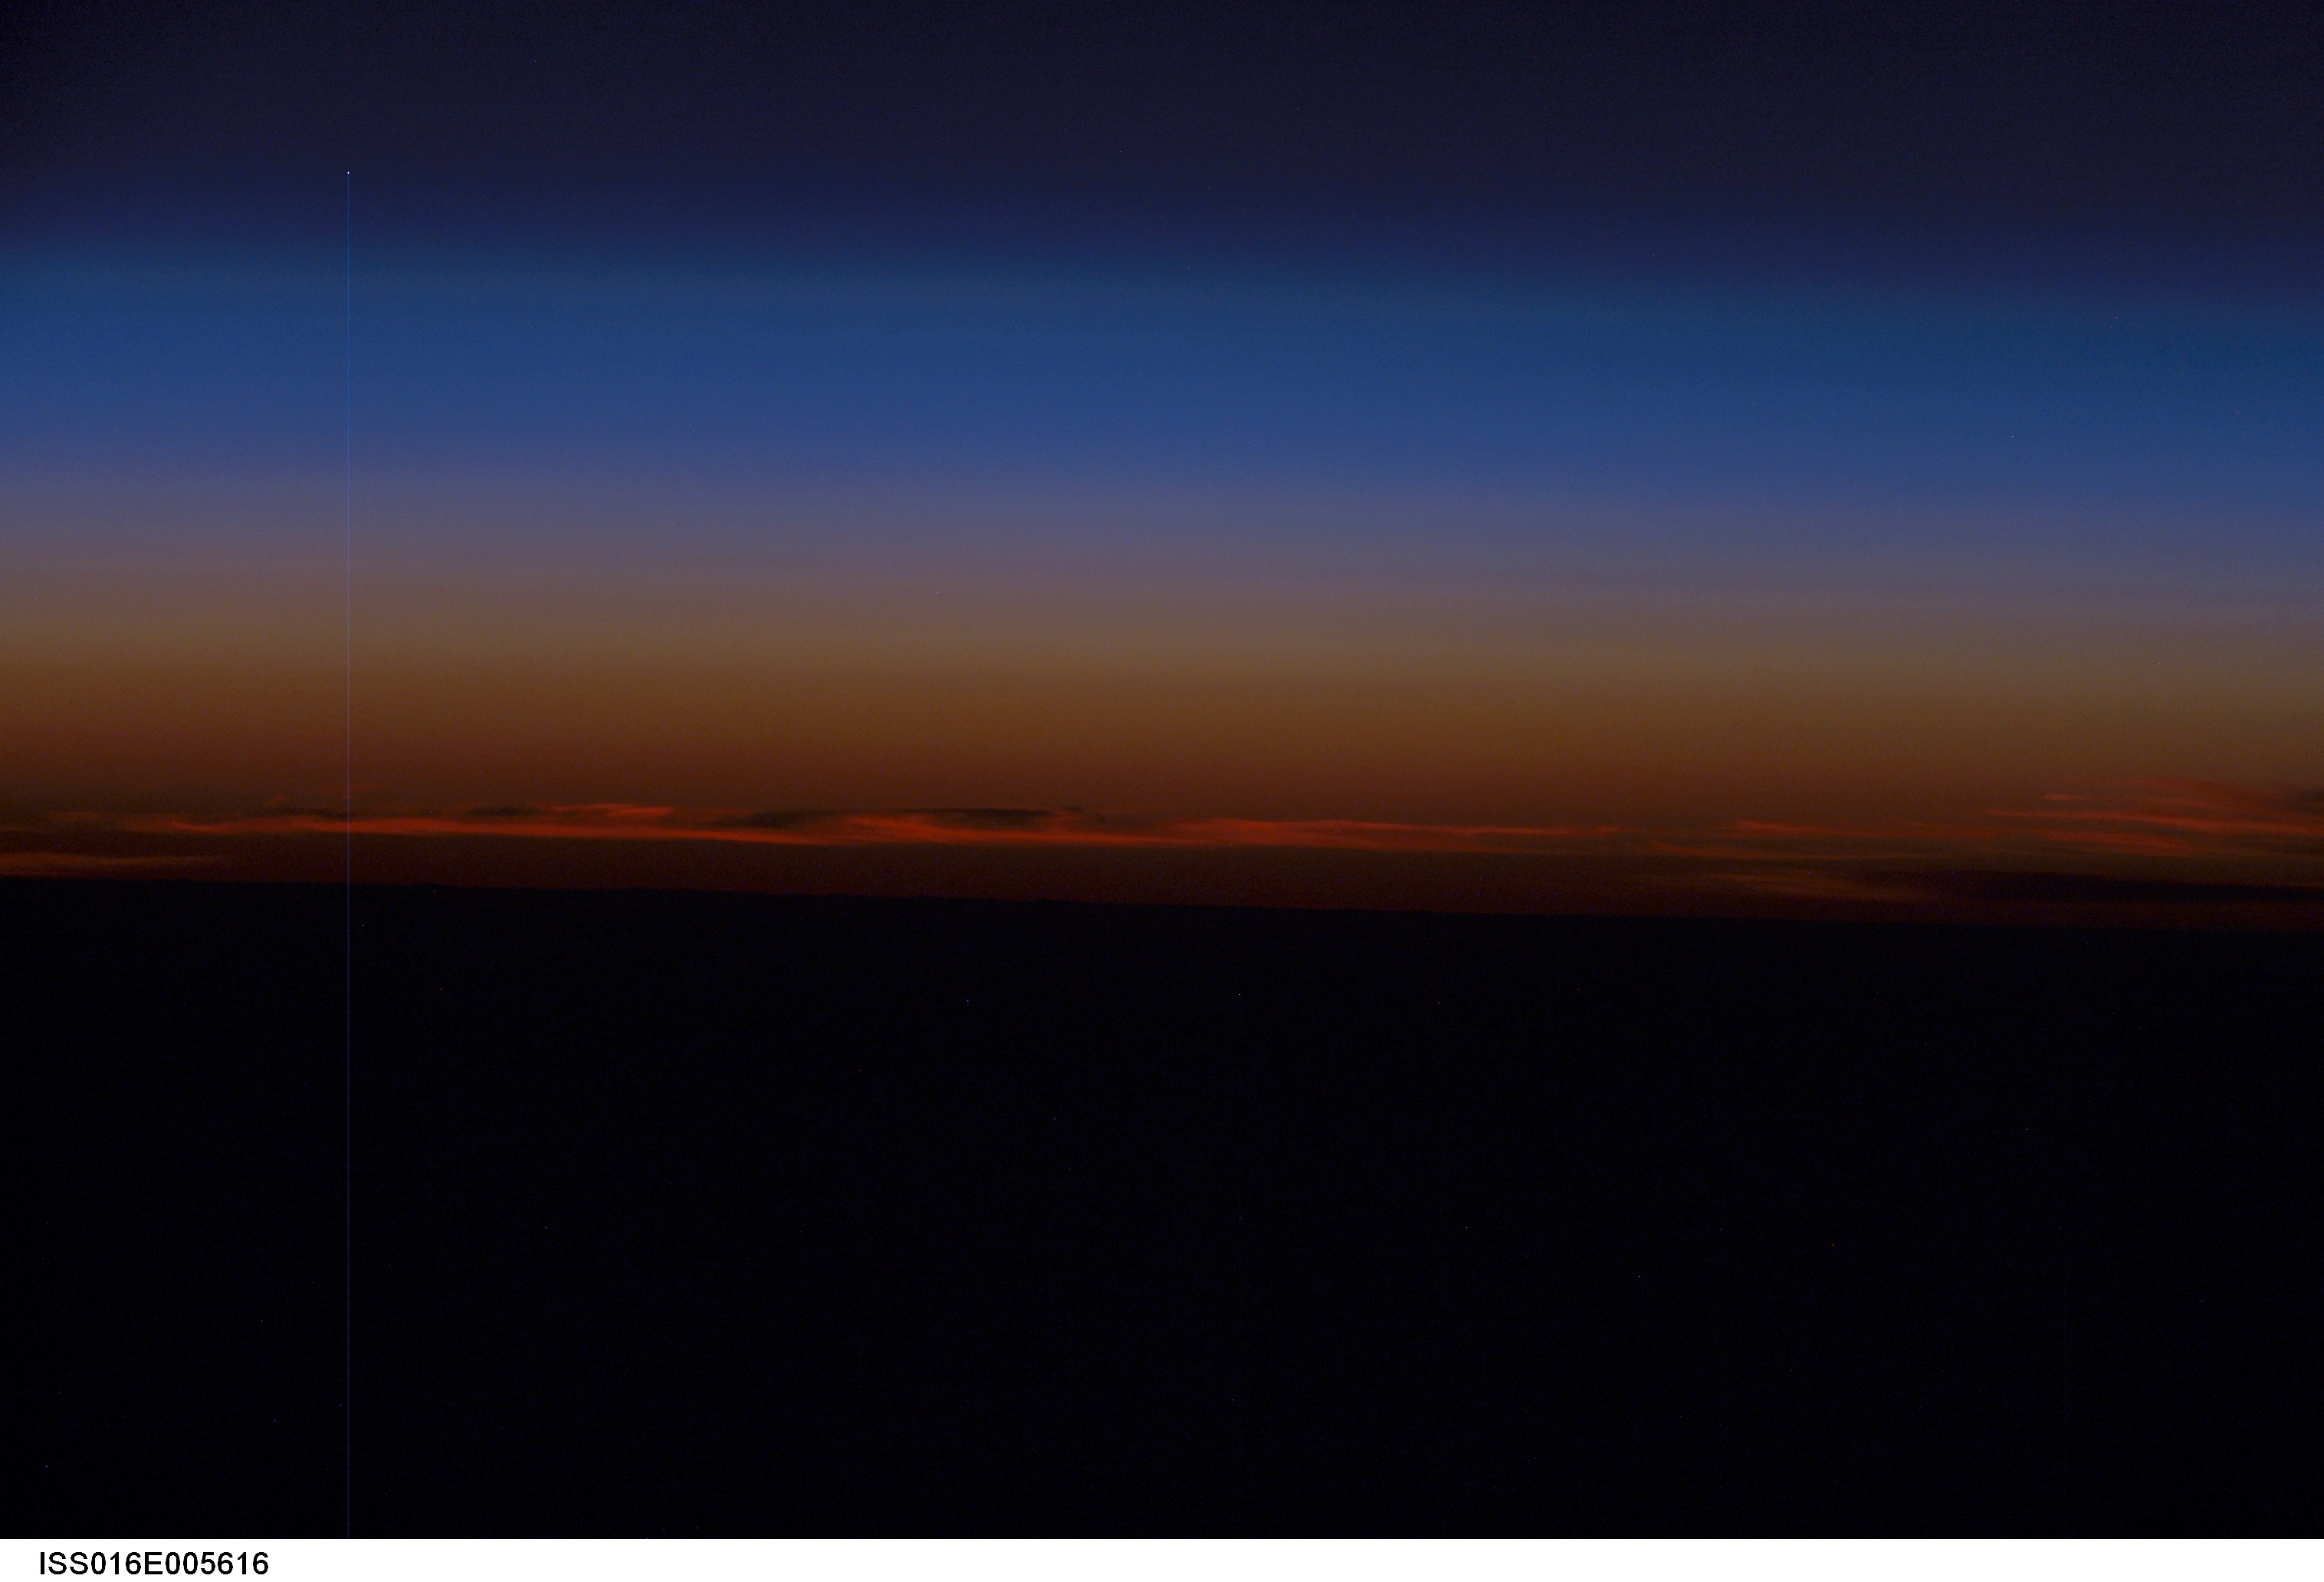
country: ATLANTIC OCEAN
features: ATMOSPHERIC LIMB, DUSK
